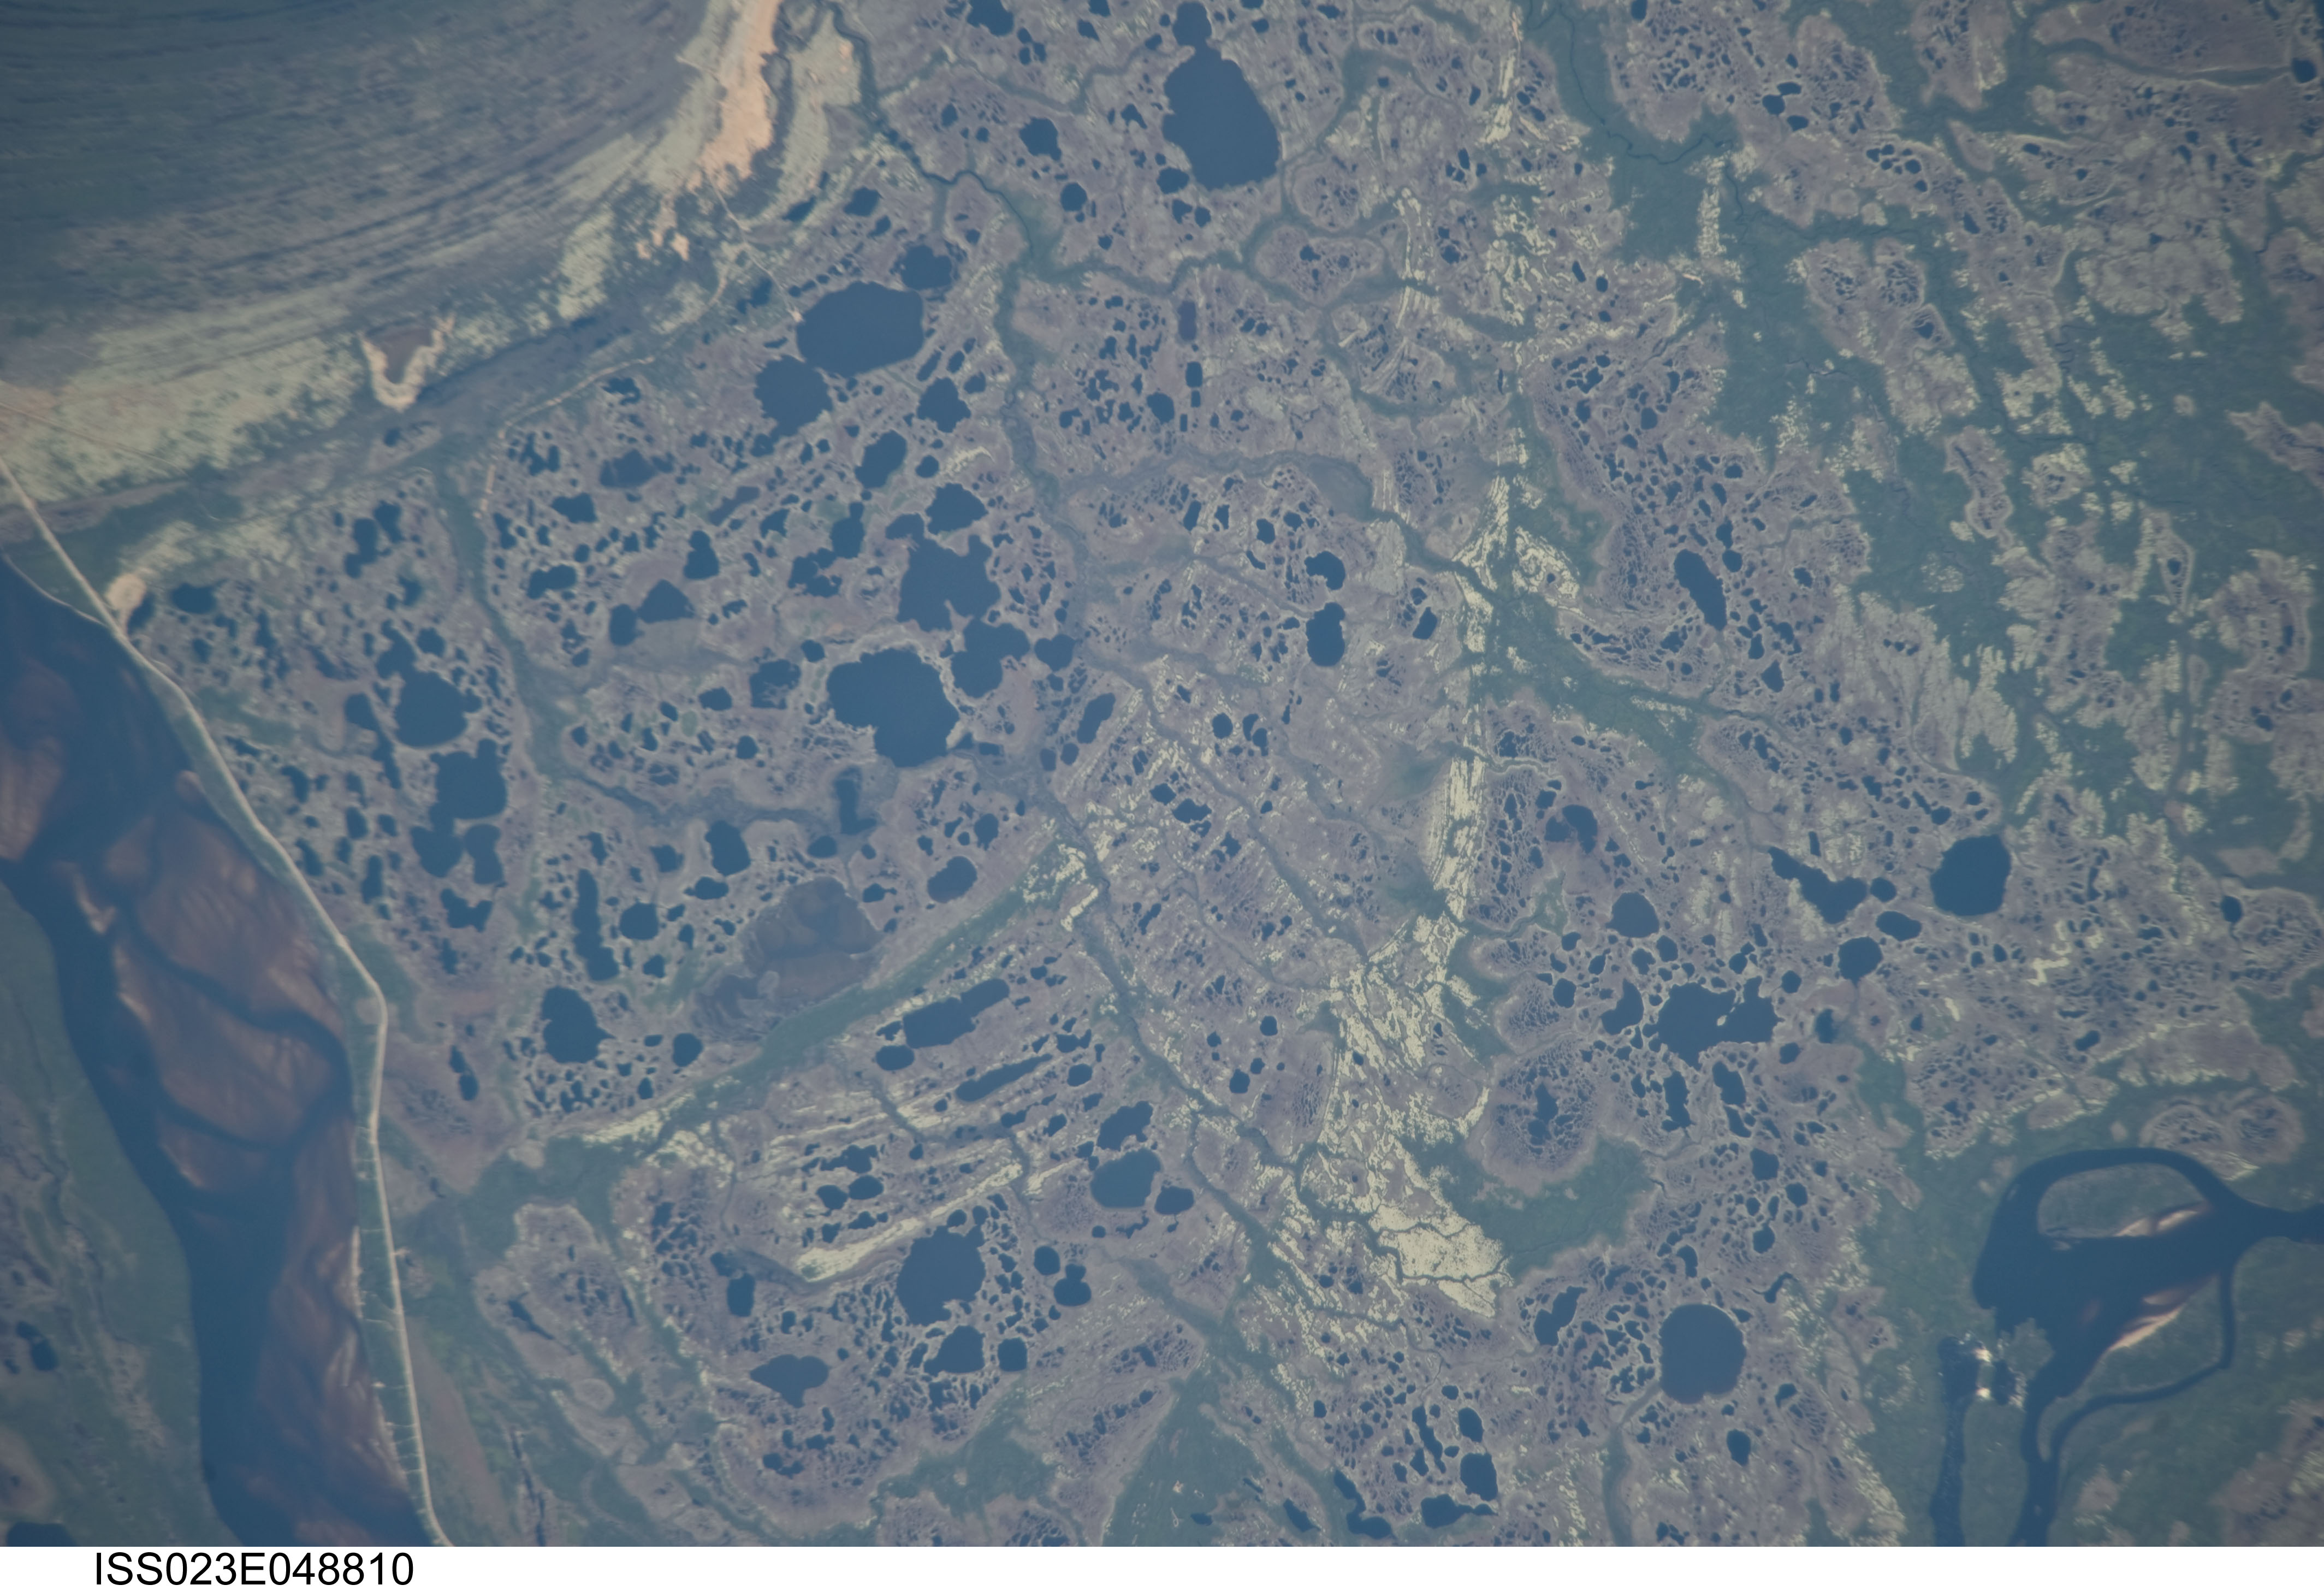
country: CANADA-Q
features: NATASHQUAN R., ROAD, LAKES, FOR.
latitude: 50.2
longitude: -61.7
